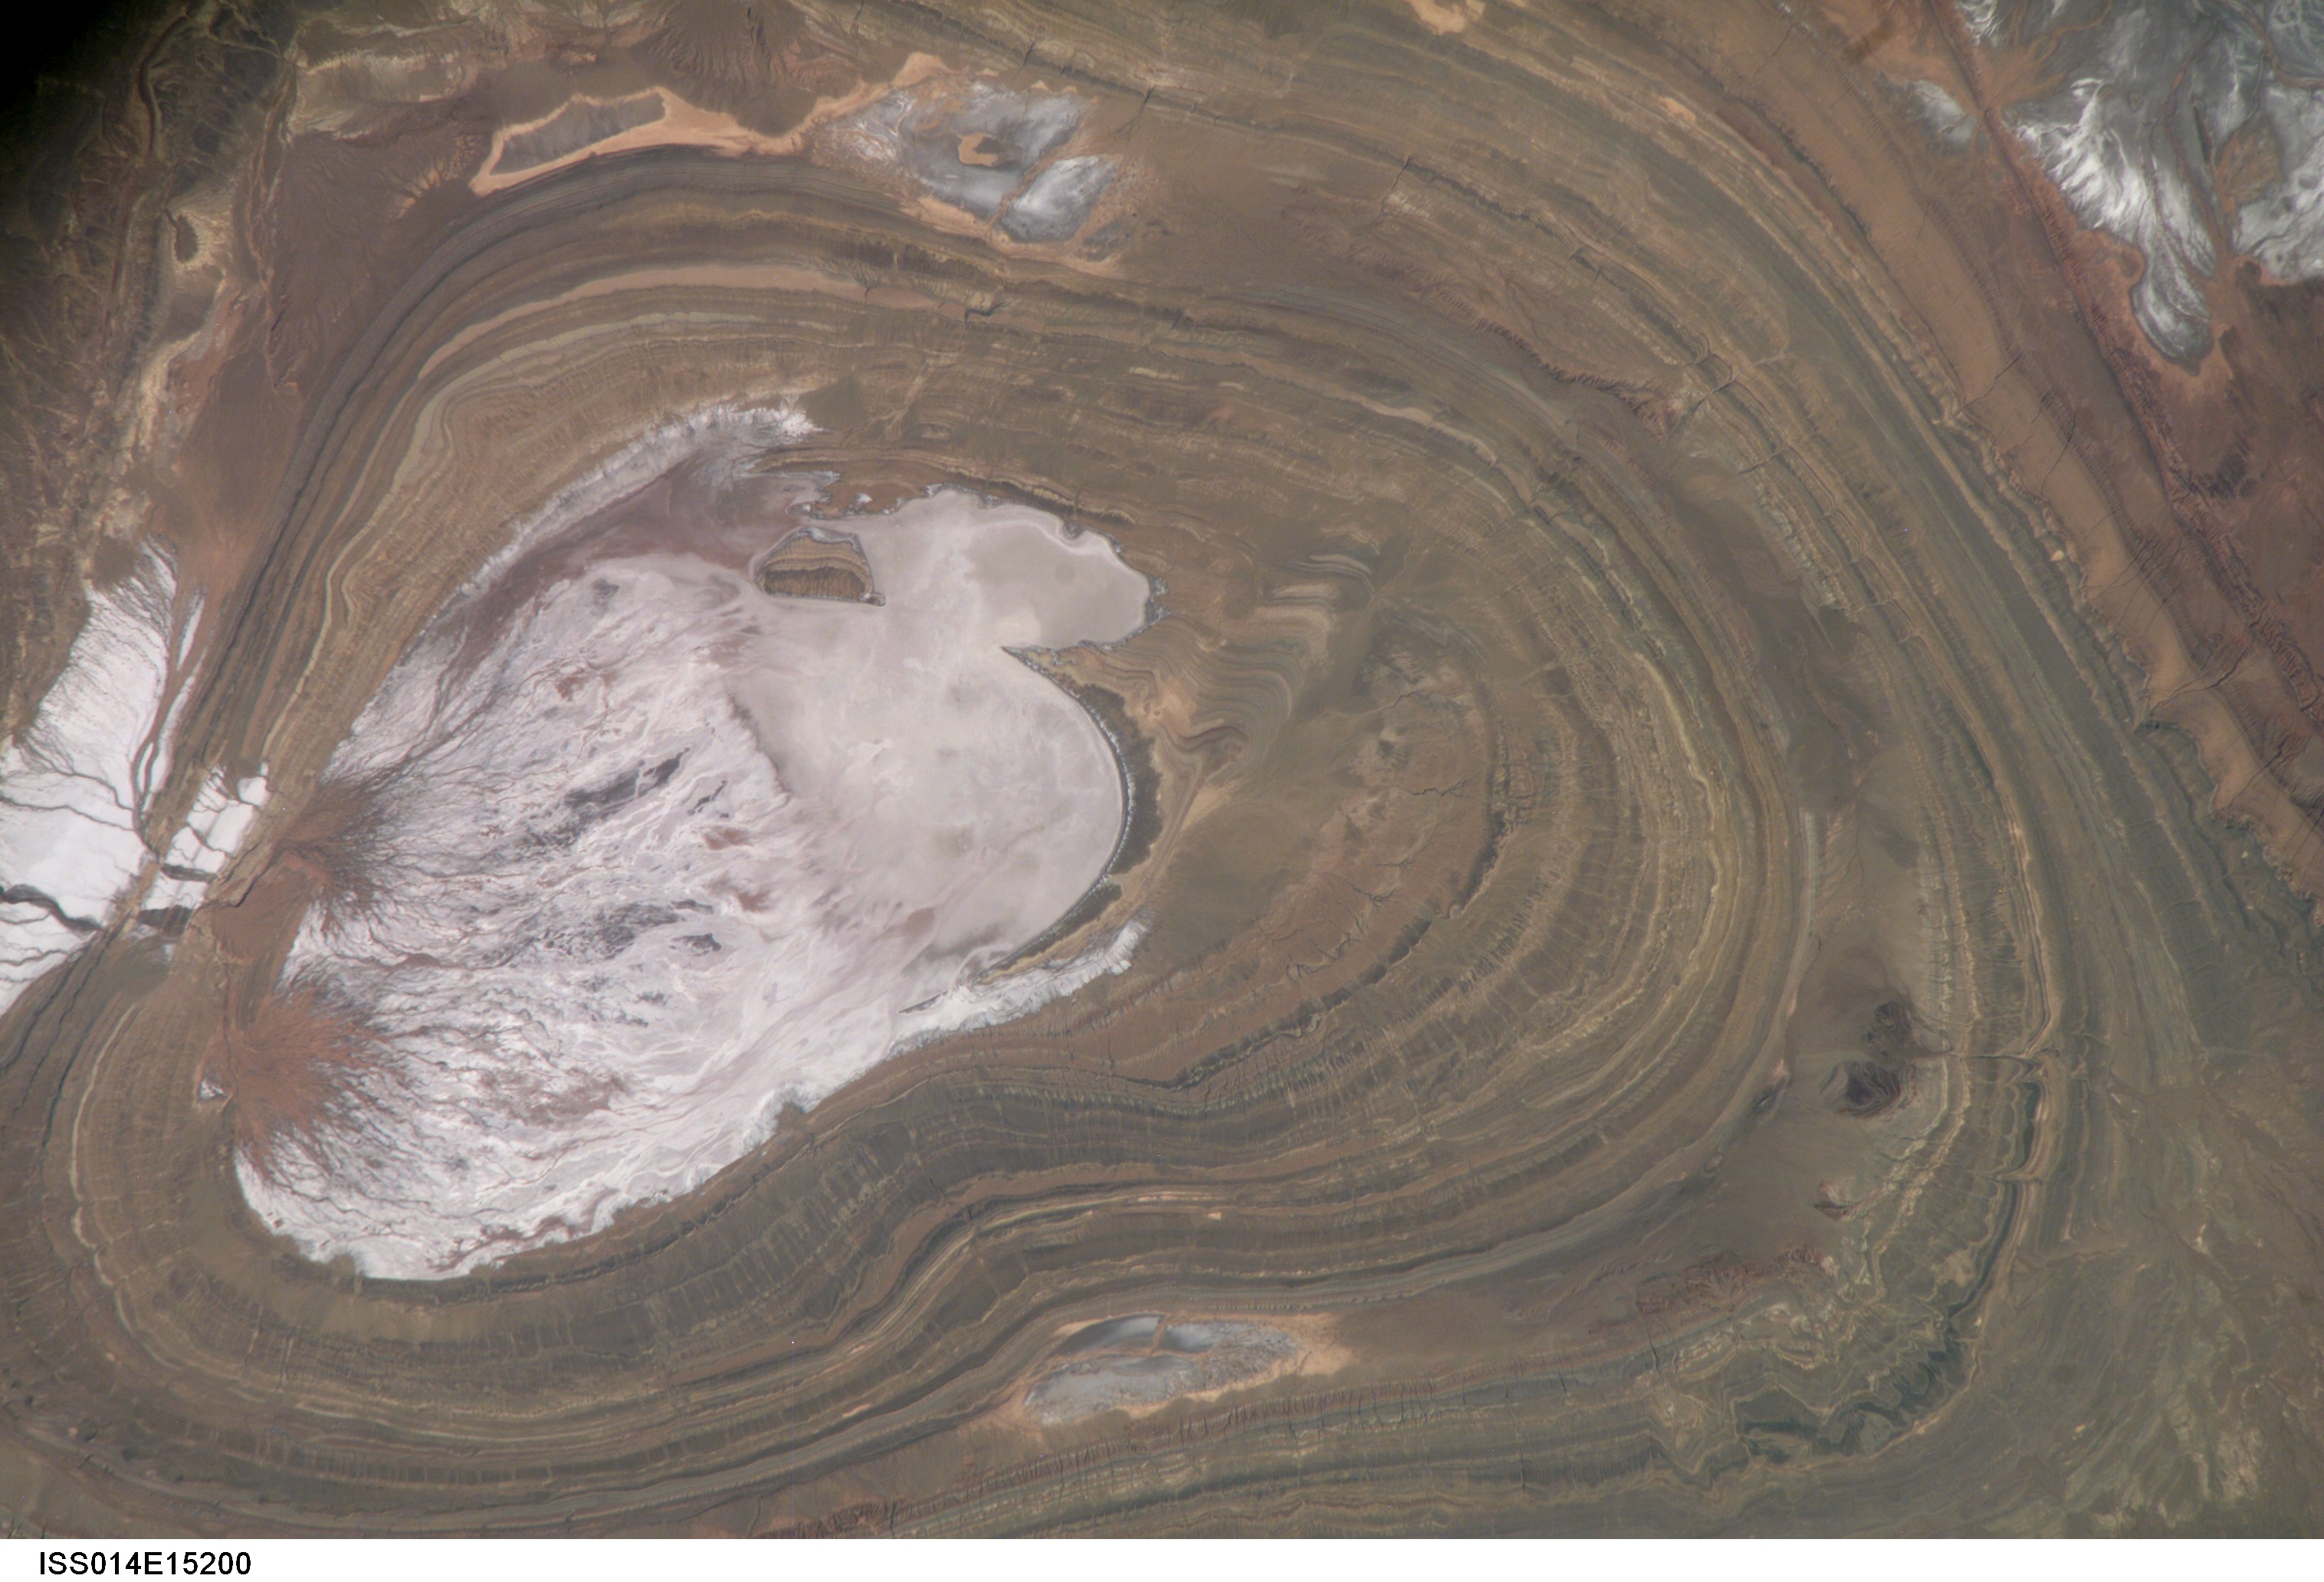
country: IRAN
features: DASHT-E-LUT DESERT, ROCK LAYERS
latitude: 32.5
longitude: 56.4
